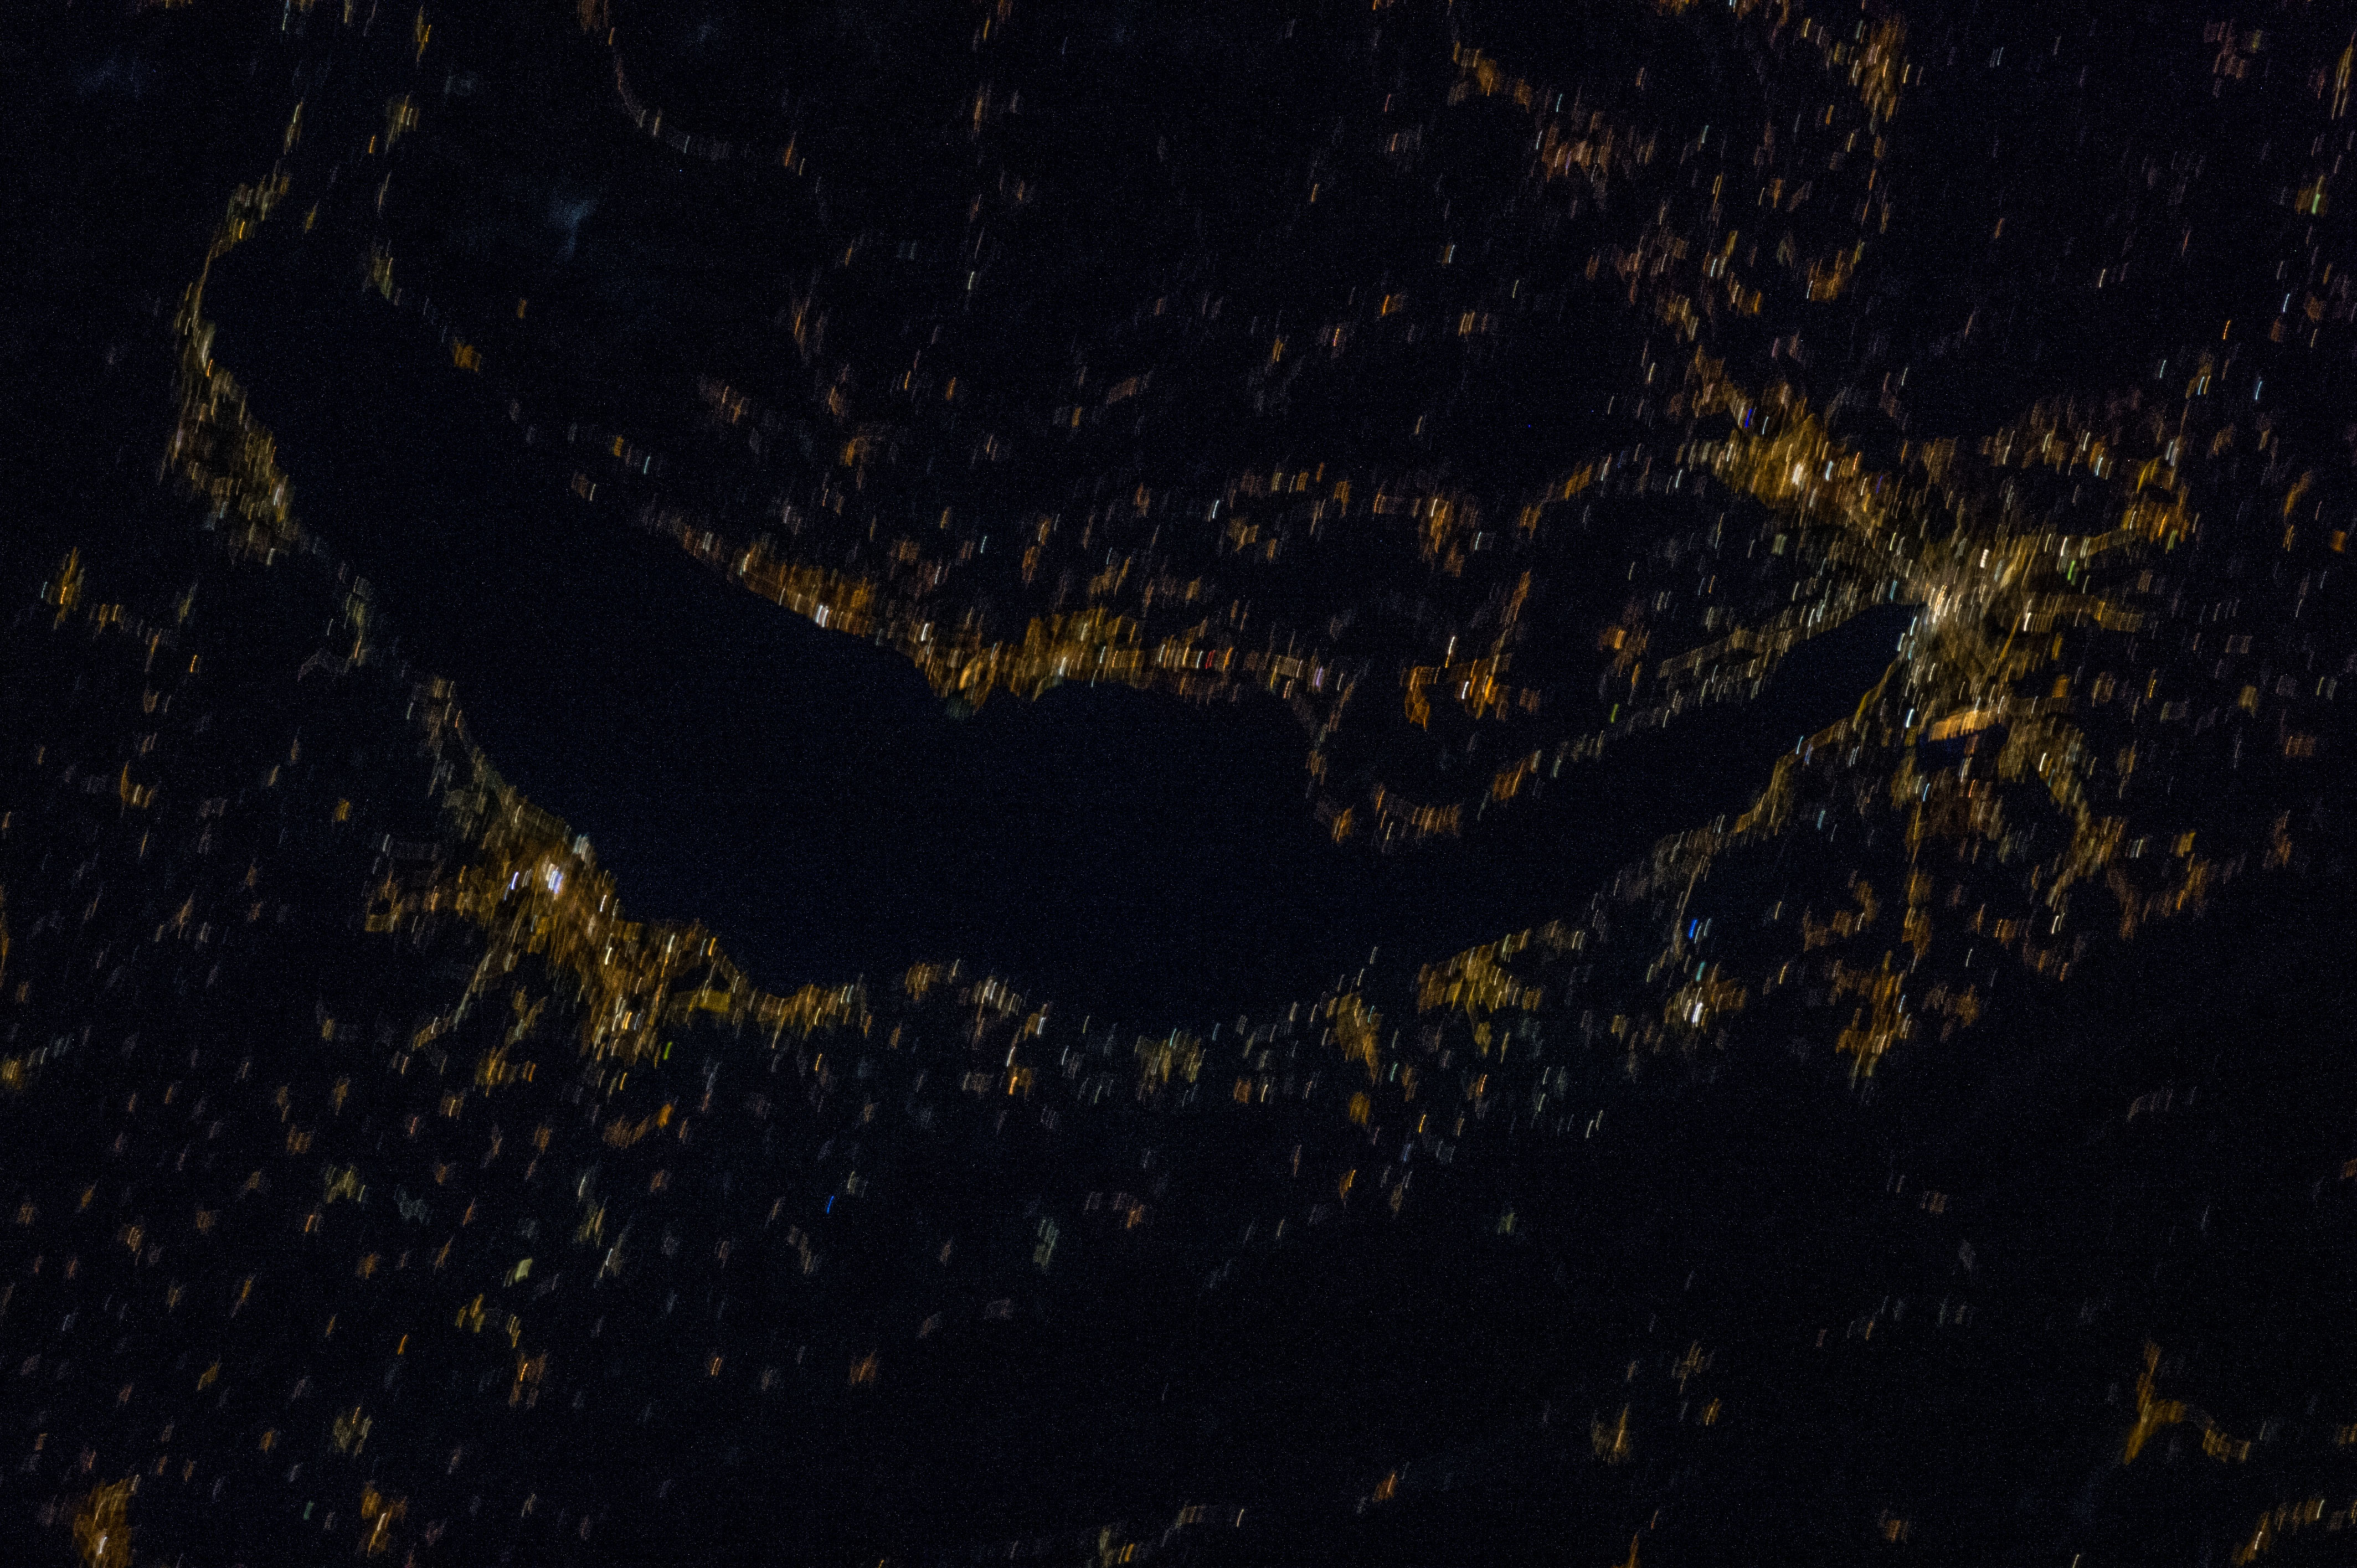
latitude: 46.4
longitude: 6.4
